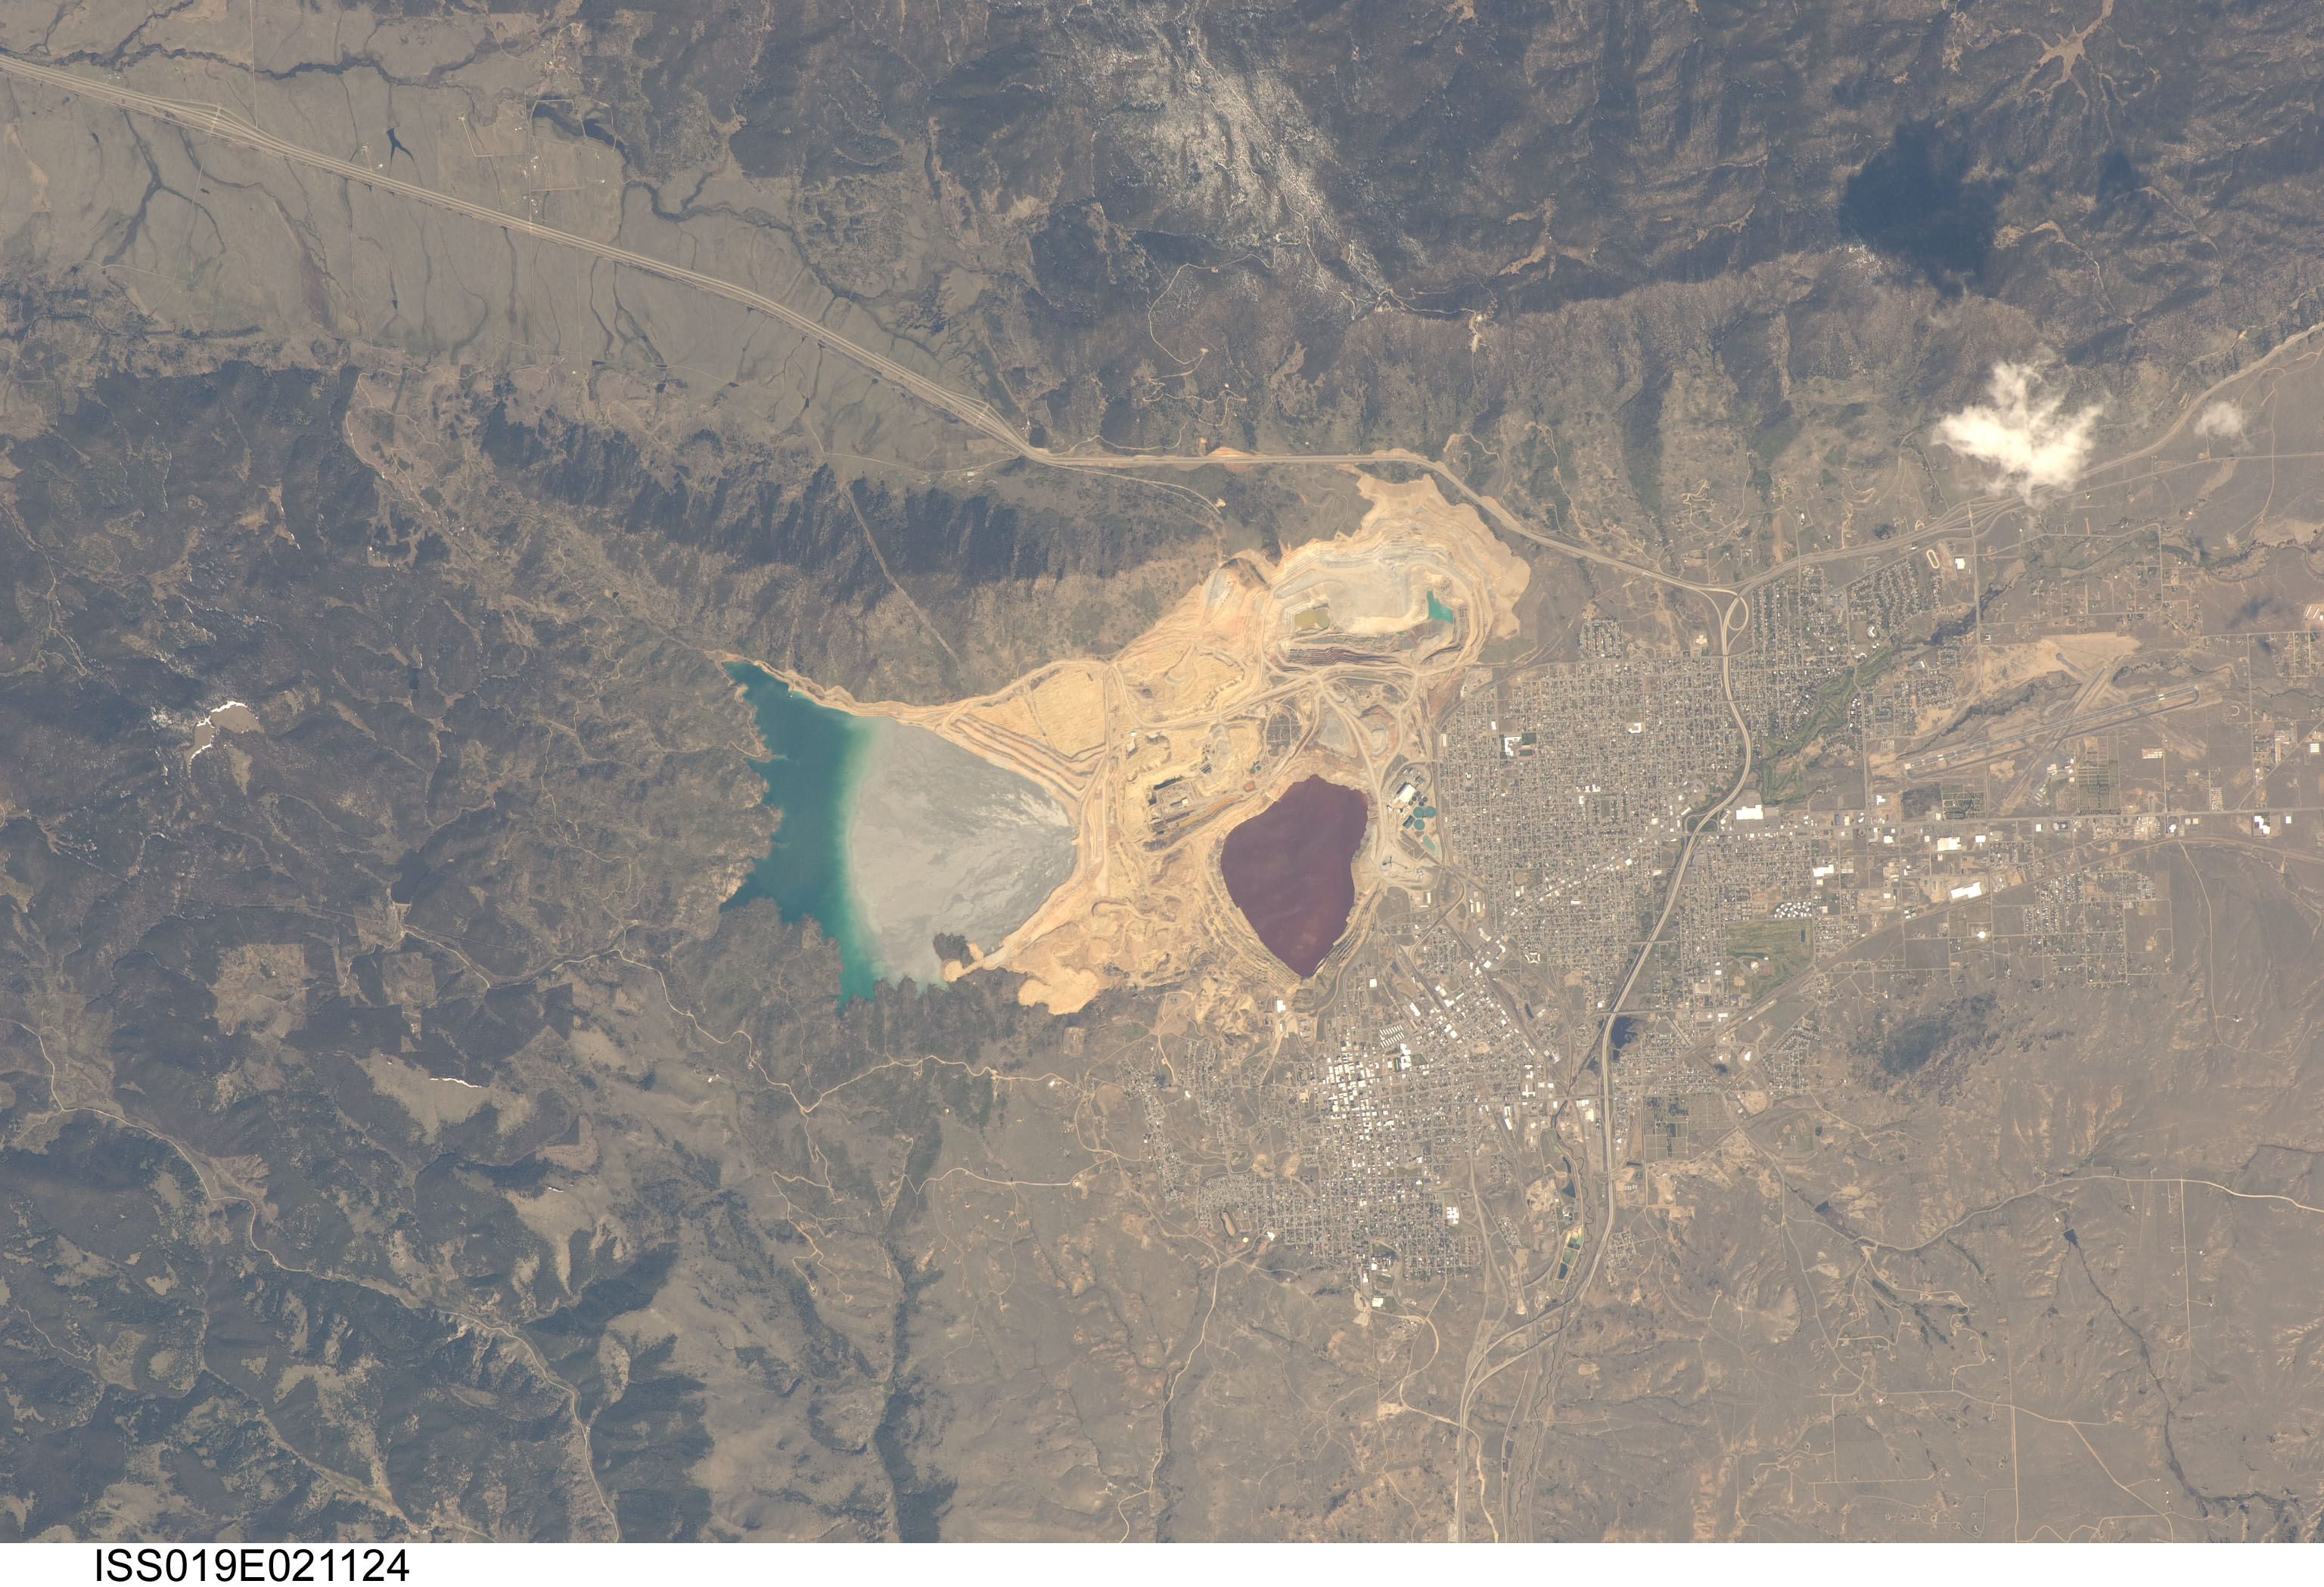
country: USA-MONTANA
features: BUTTE, BERKELEY PIT, FOR., MTS.
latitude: 46.0
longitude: -112.5
